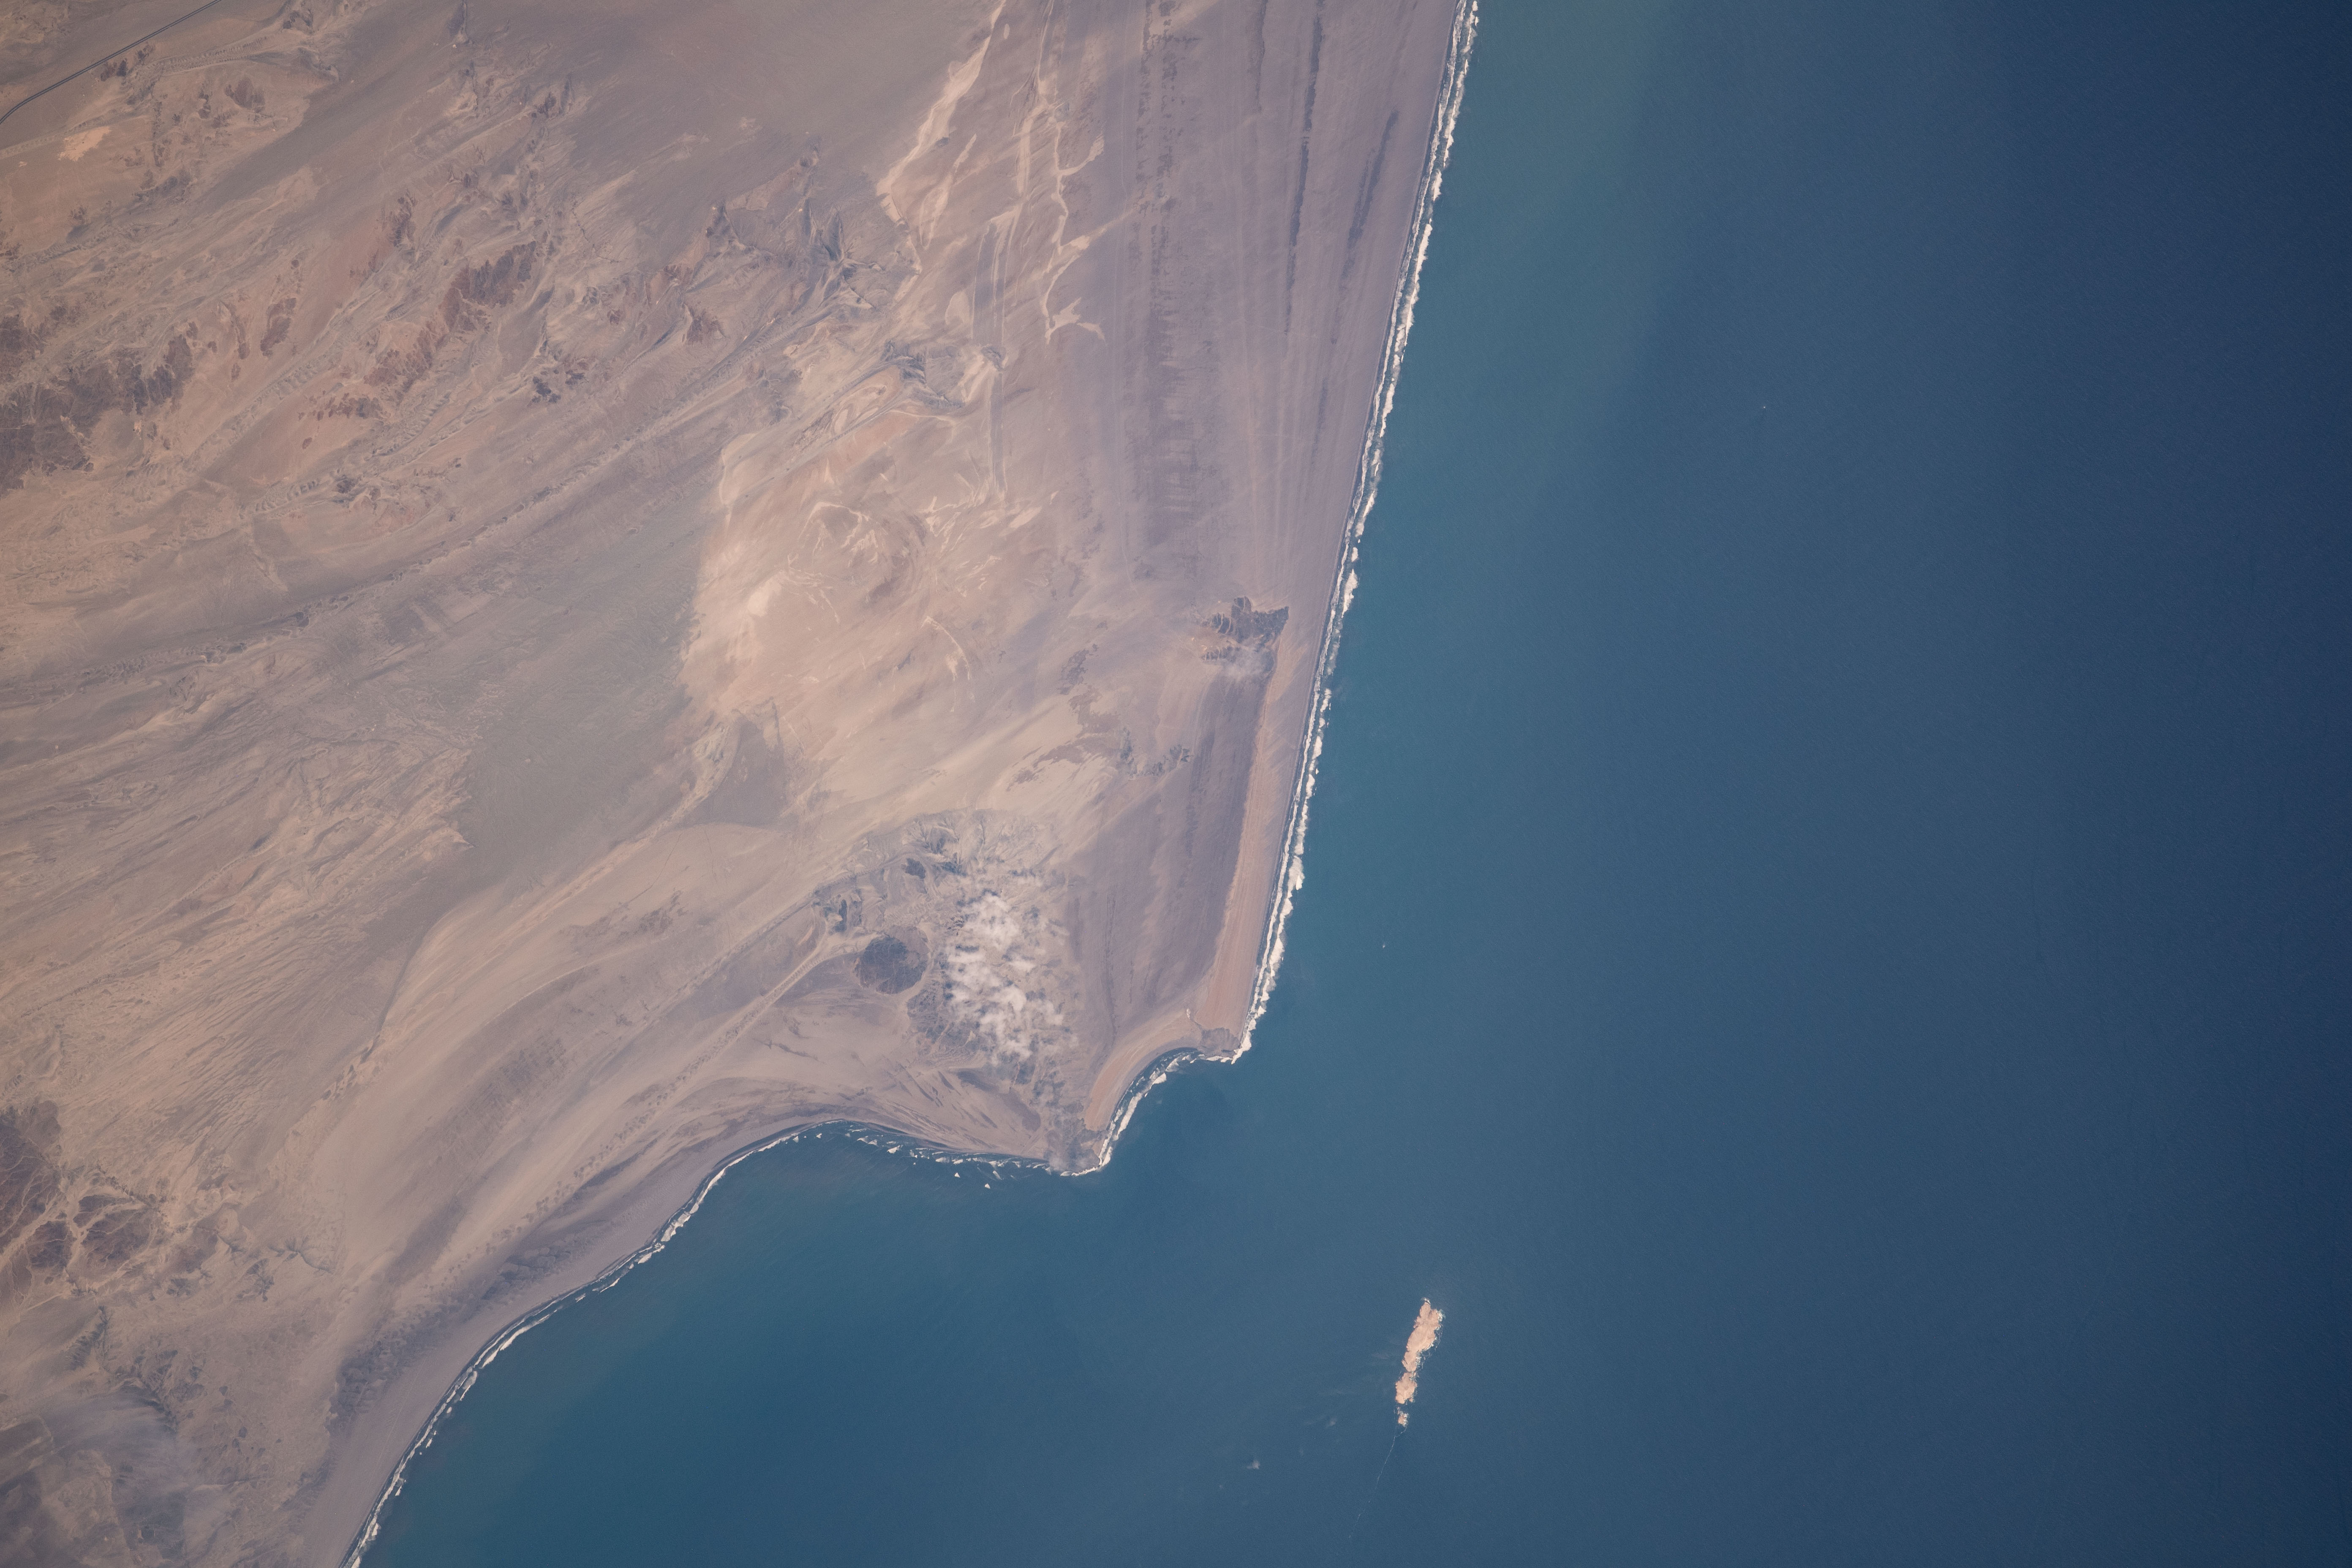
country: PERU
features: LA LIBERTAD
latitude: -8.8
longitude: -78.7
